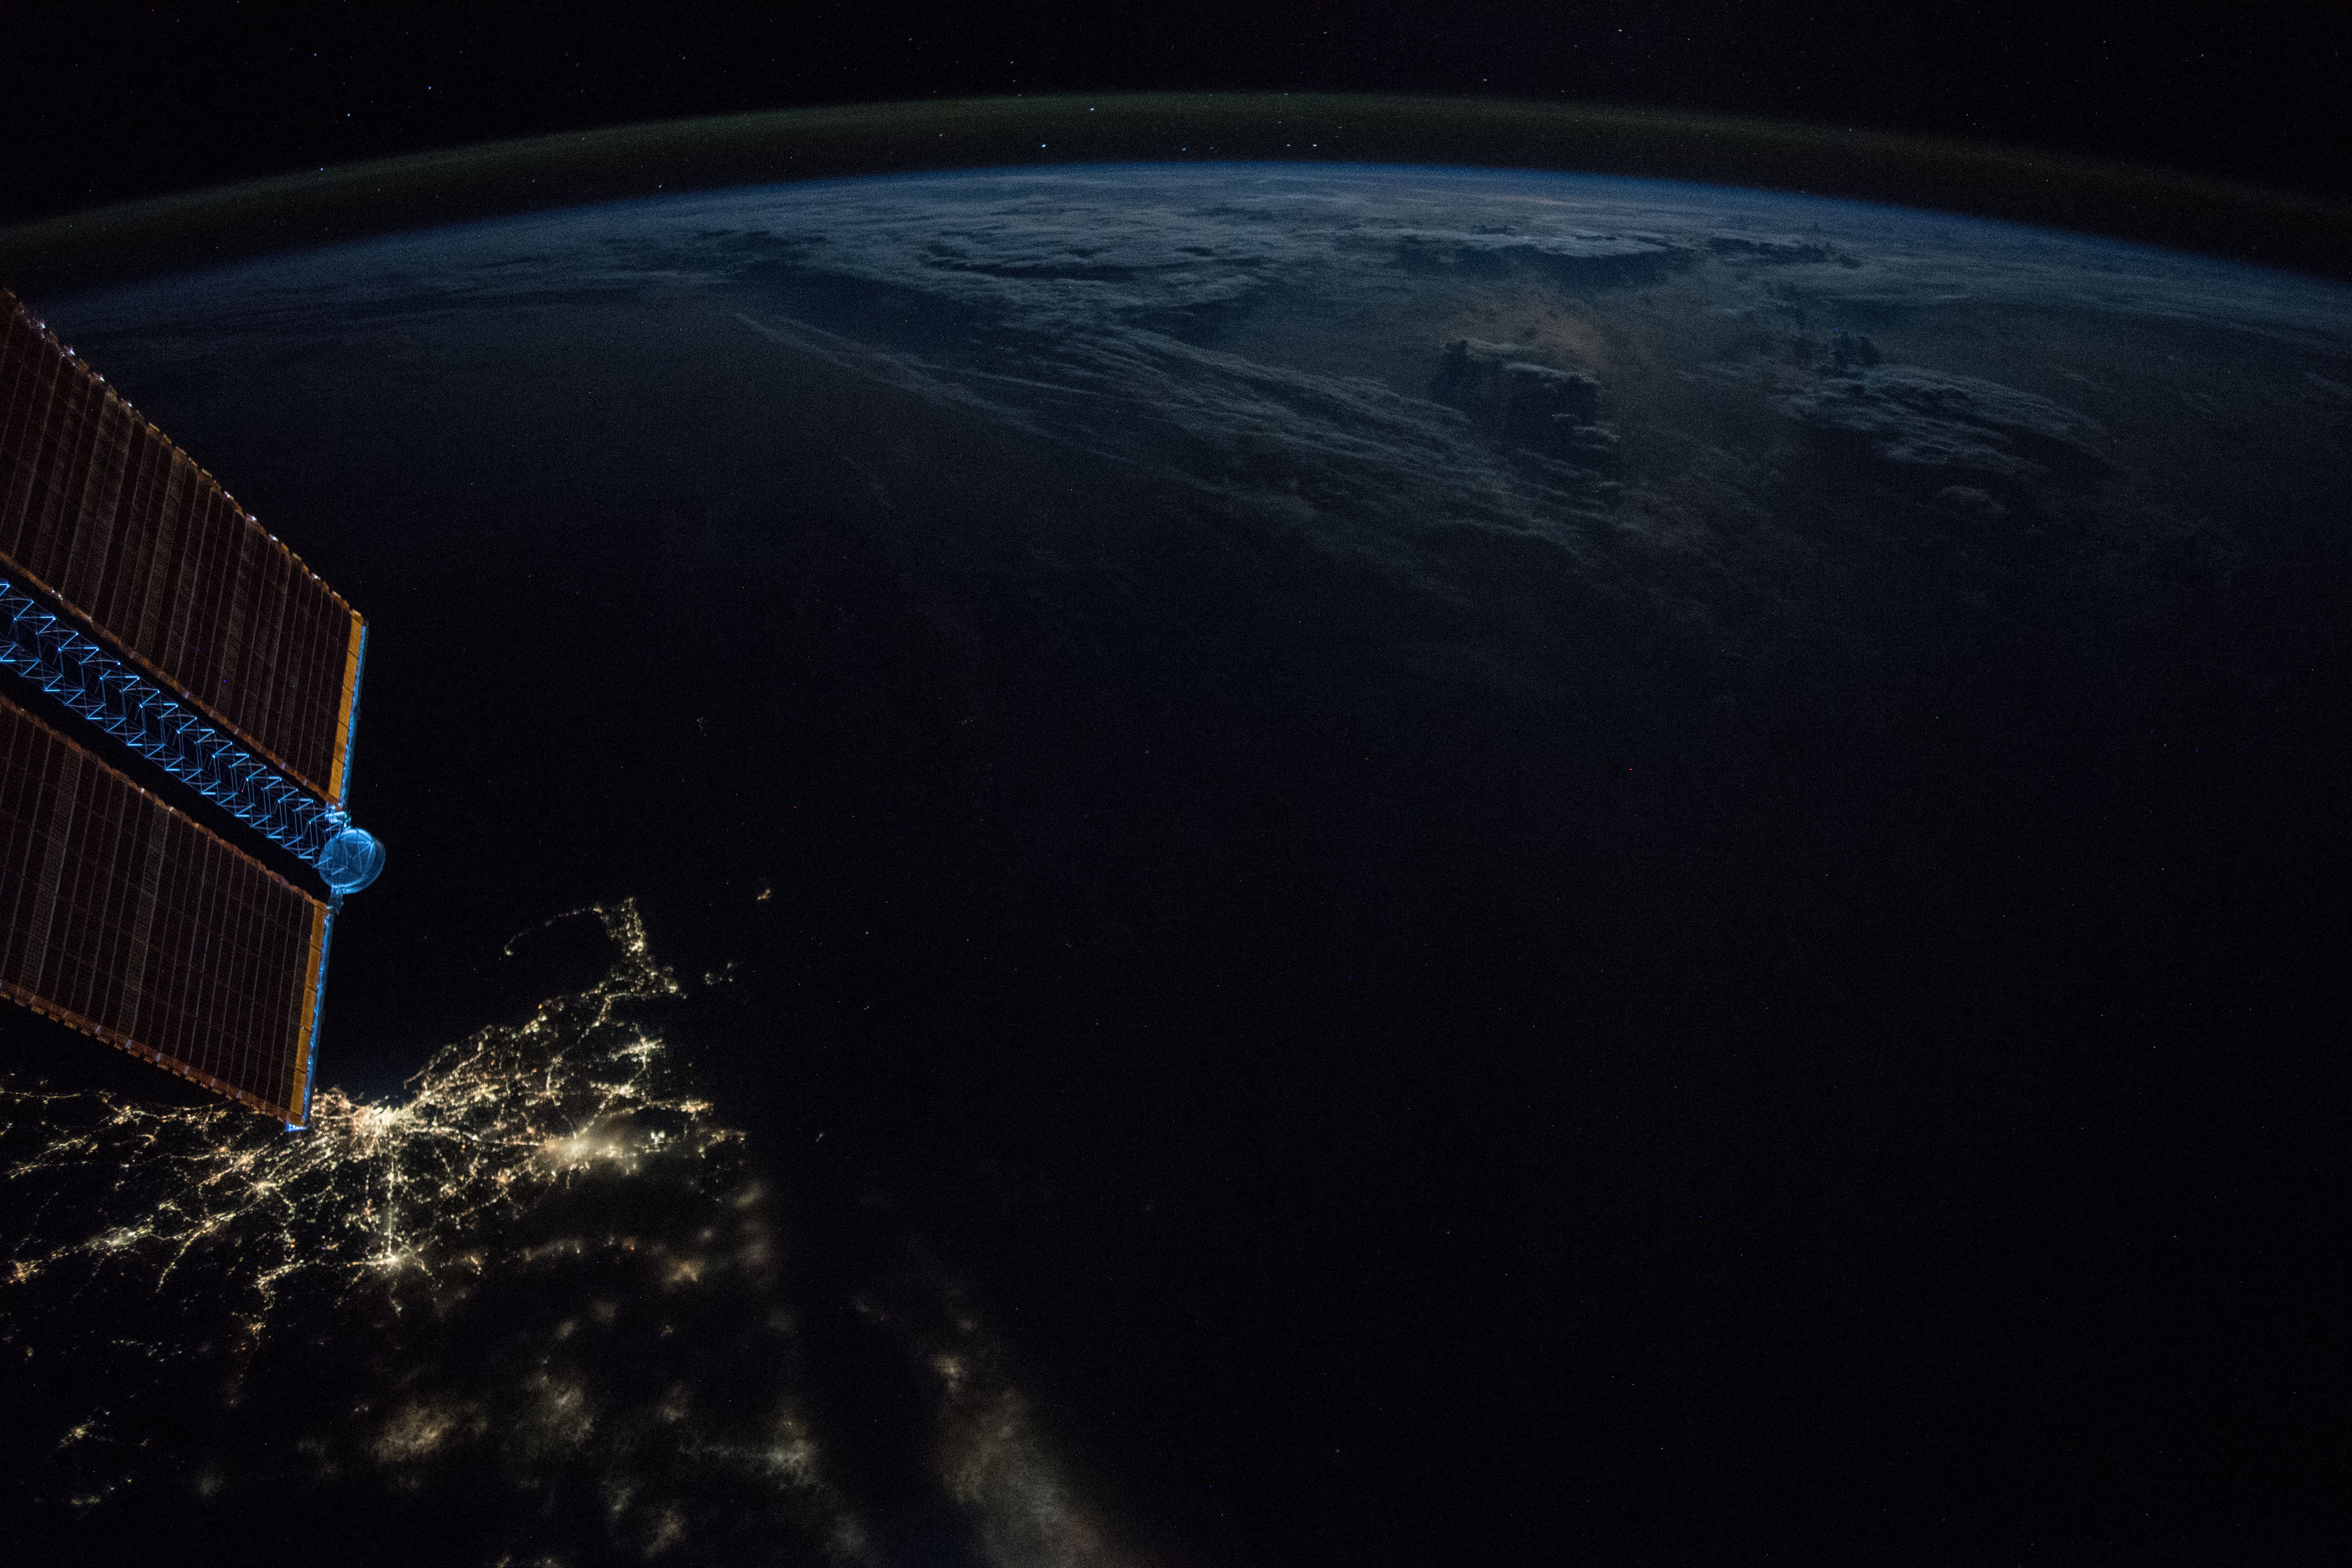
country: ATLANTIC OCEAN
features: CAPE COD BAY, BROCKTON CITY, NEW BEDFORD CITY, BOSTON CITY, LOWELL CITY, FRAMINGHAM CITY, PROVIDENCE CITY, BUZZARDS BAY, EARTH LIMB, NIGHT
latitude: 40.3
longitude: -69.7
